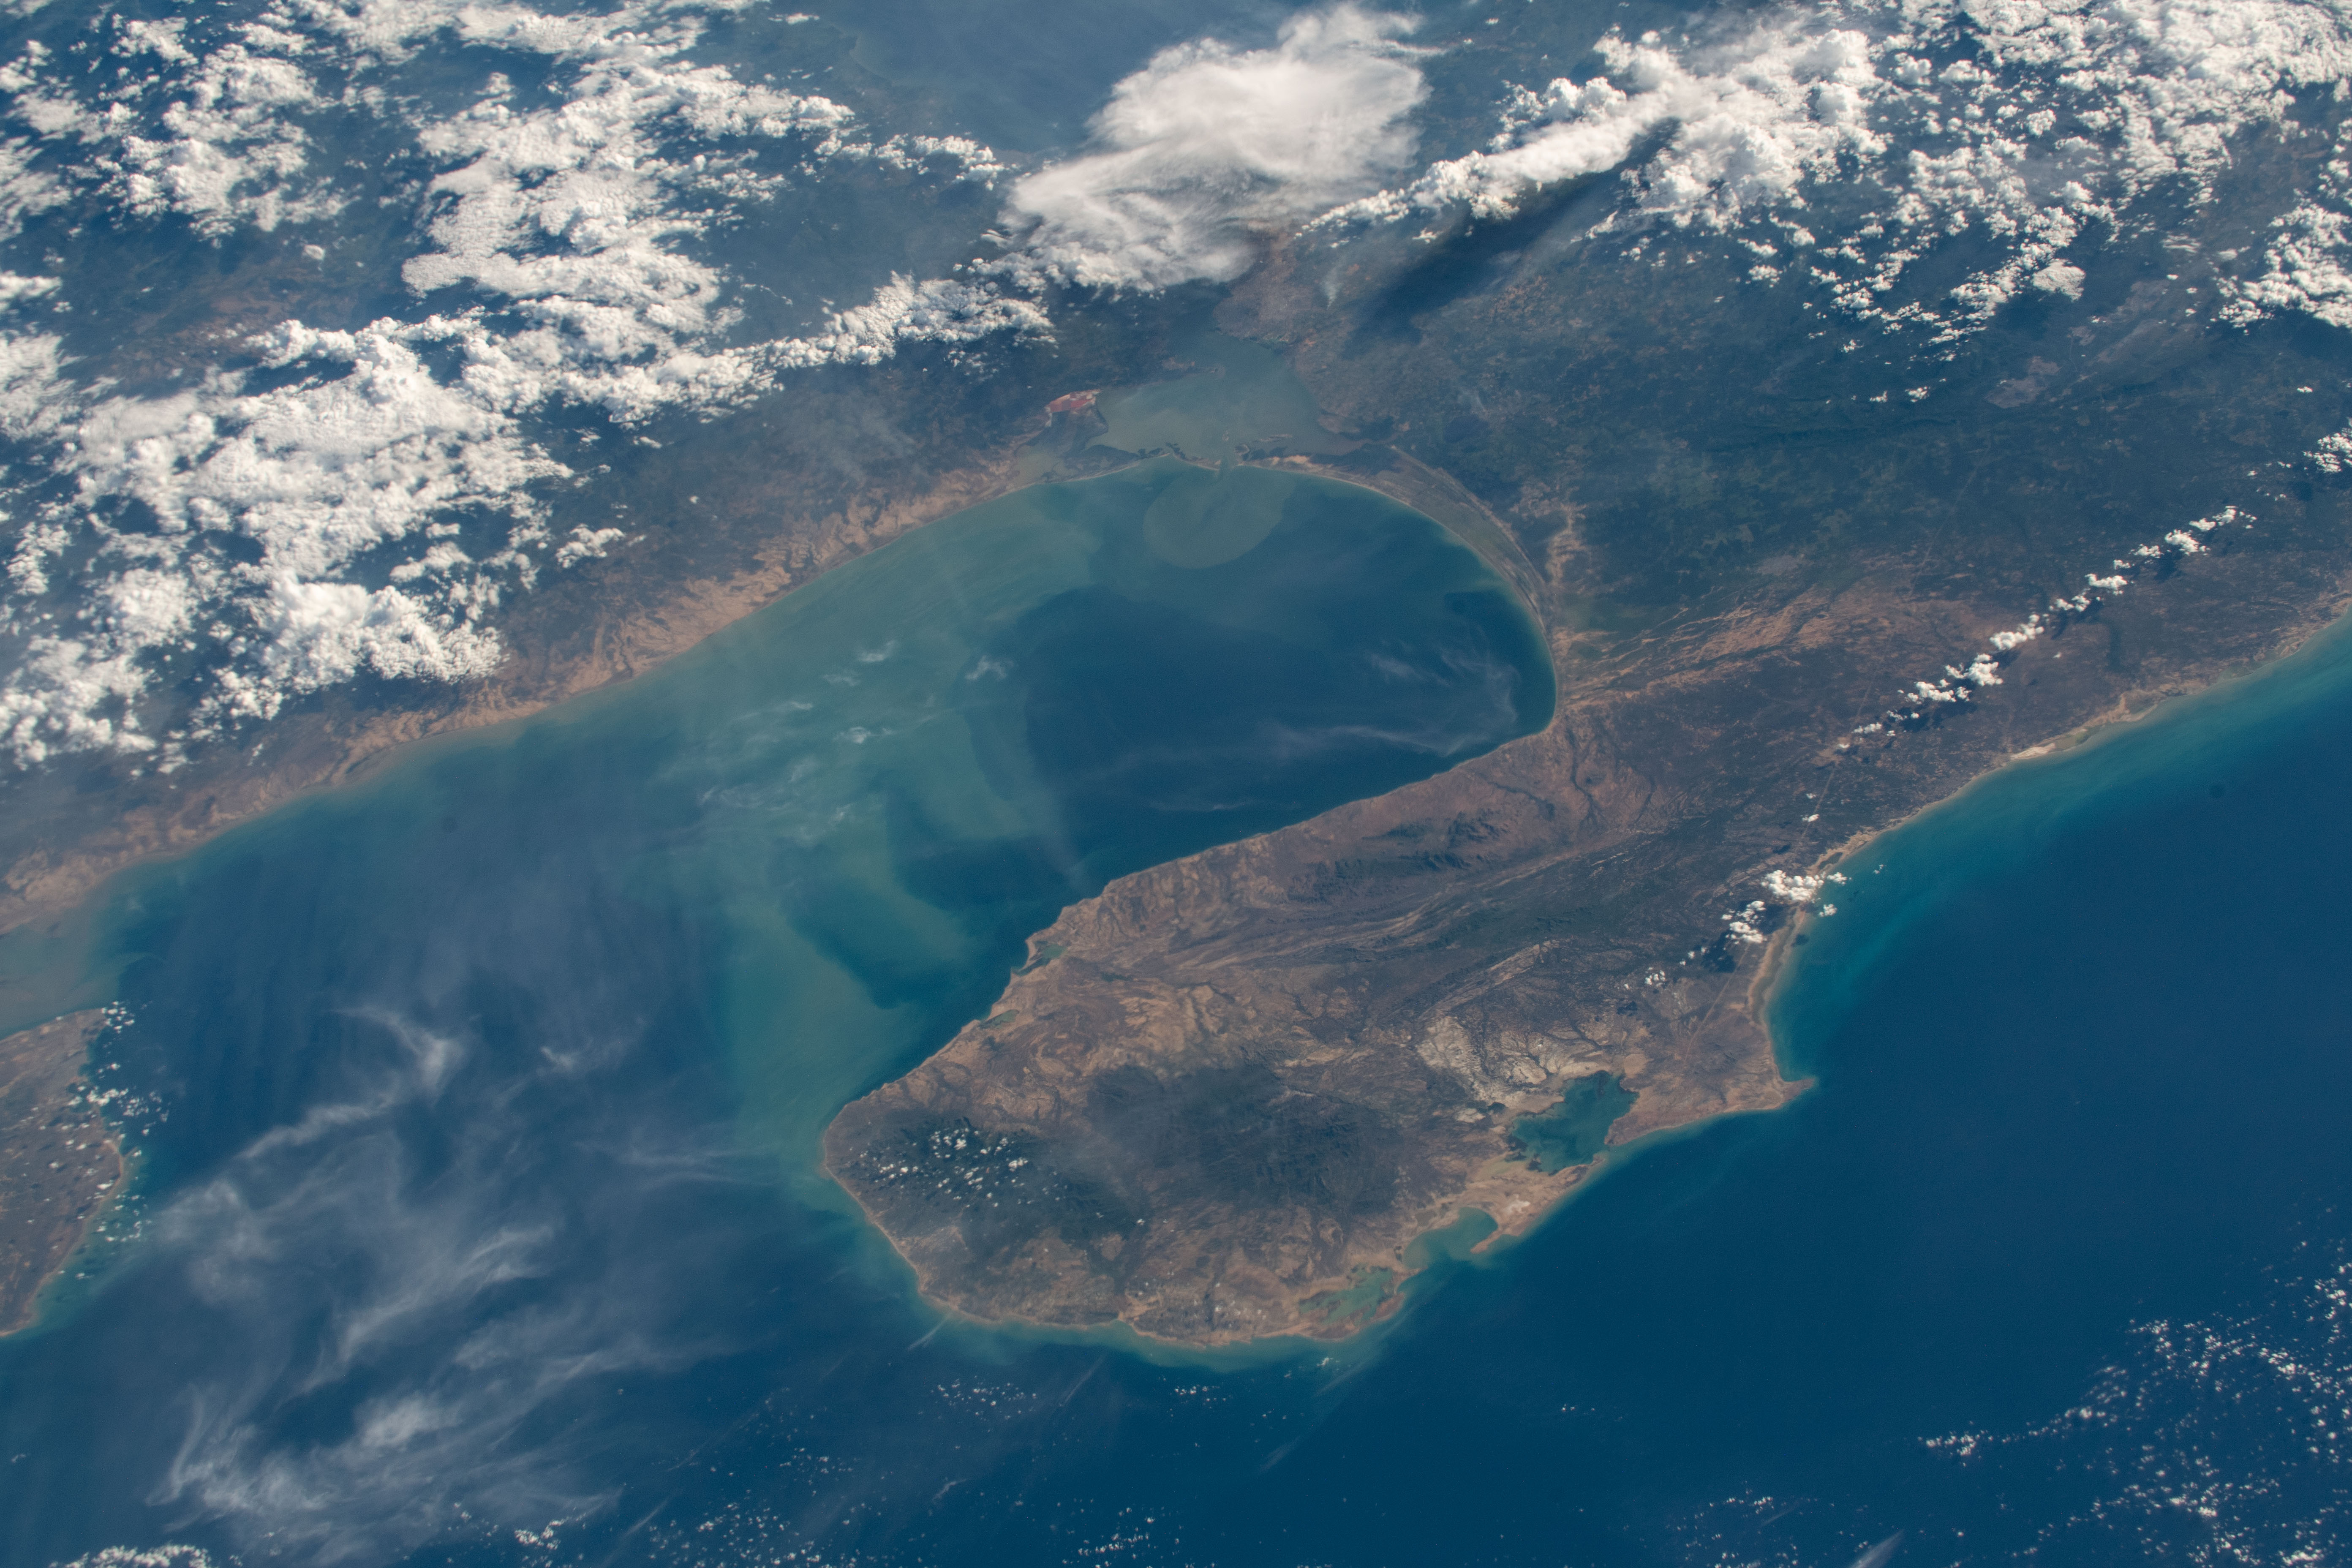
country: VENEZUELA
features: GULF OF VENEZUELA
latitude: 11.5
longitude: -71.5
